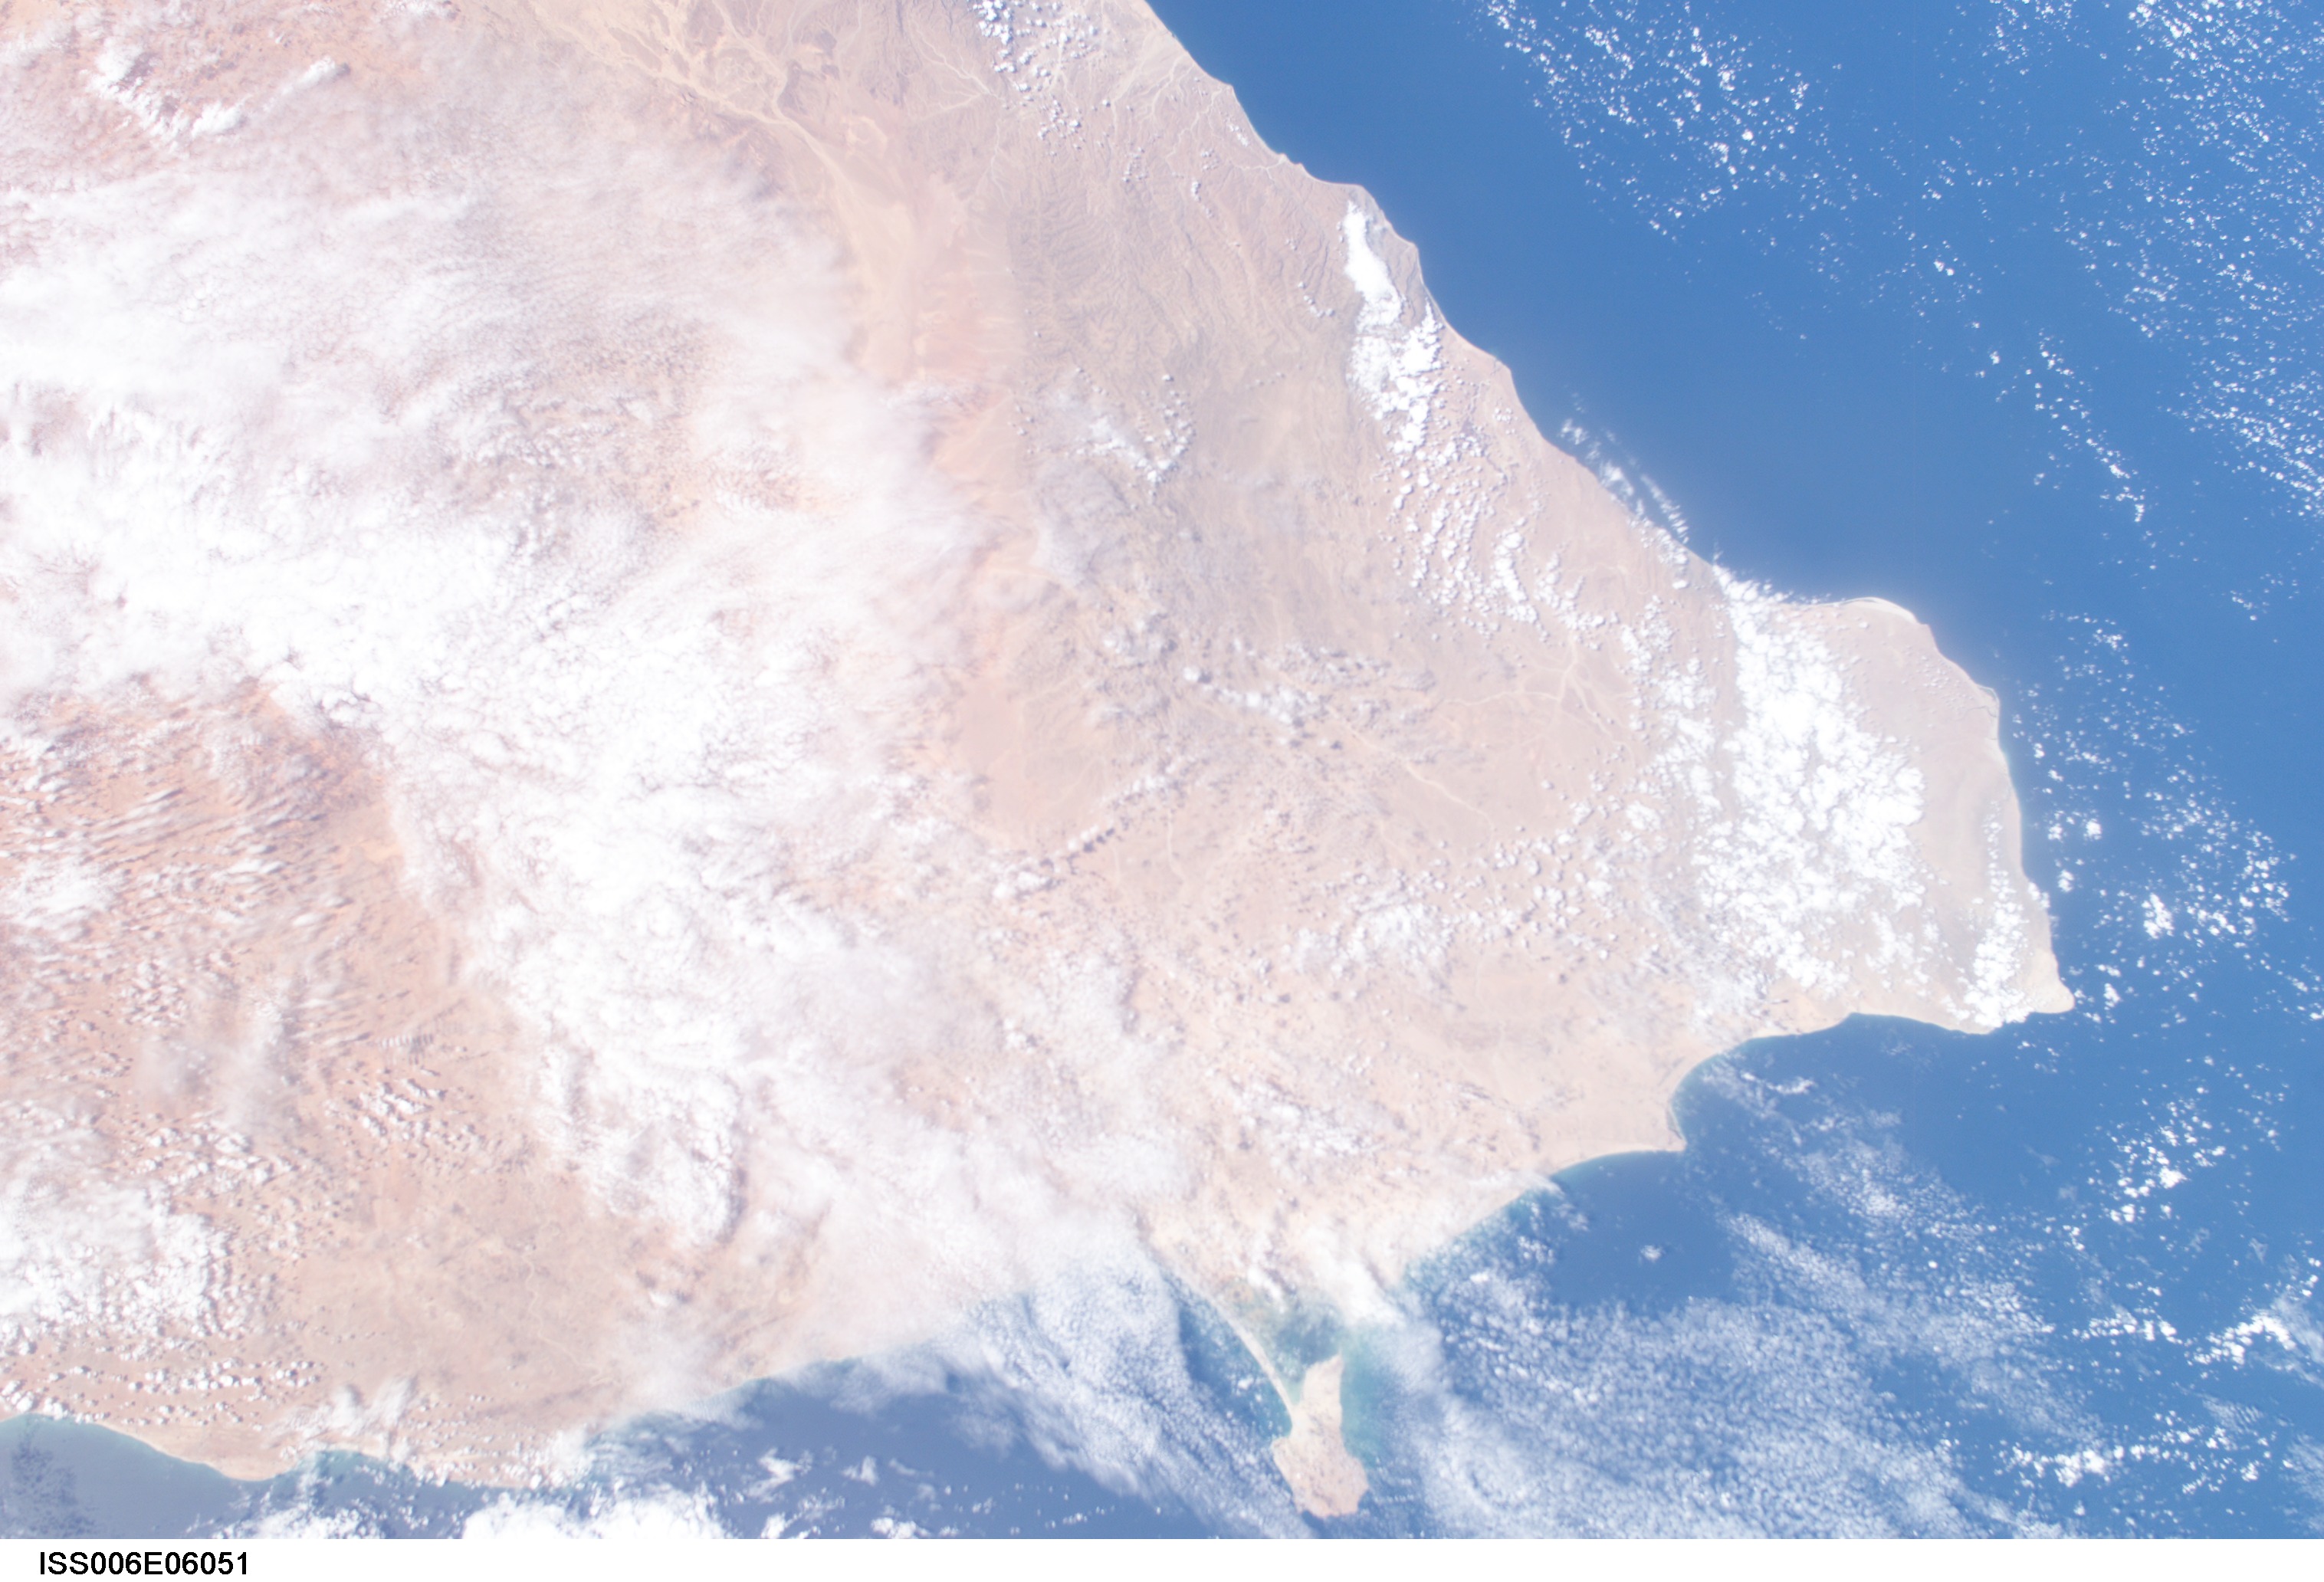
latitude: 10.5
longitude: 50.0
